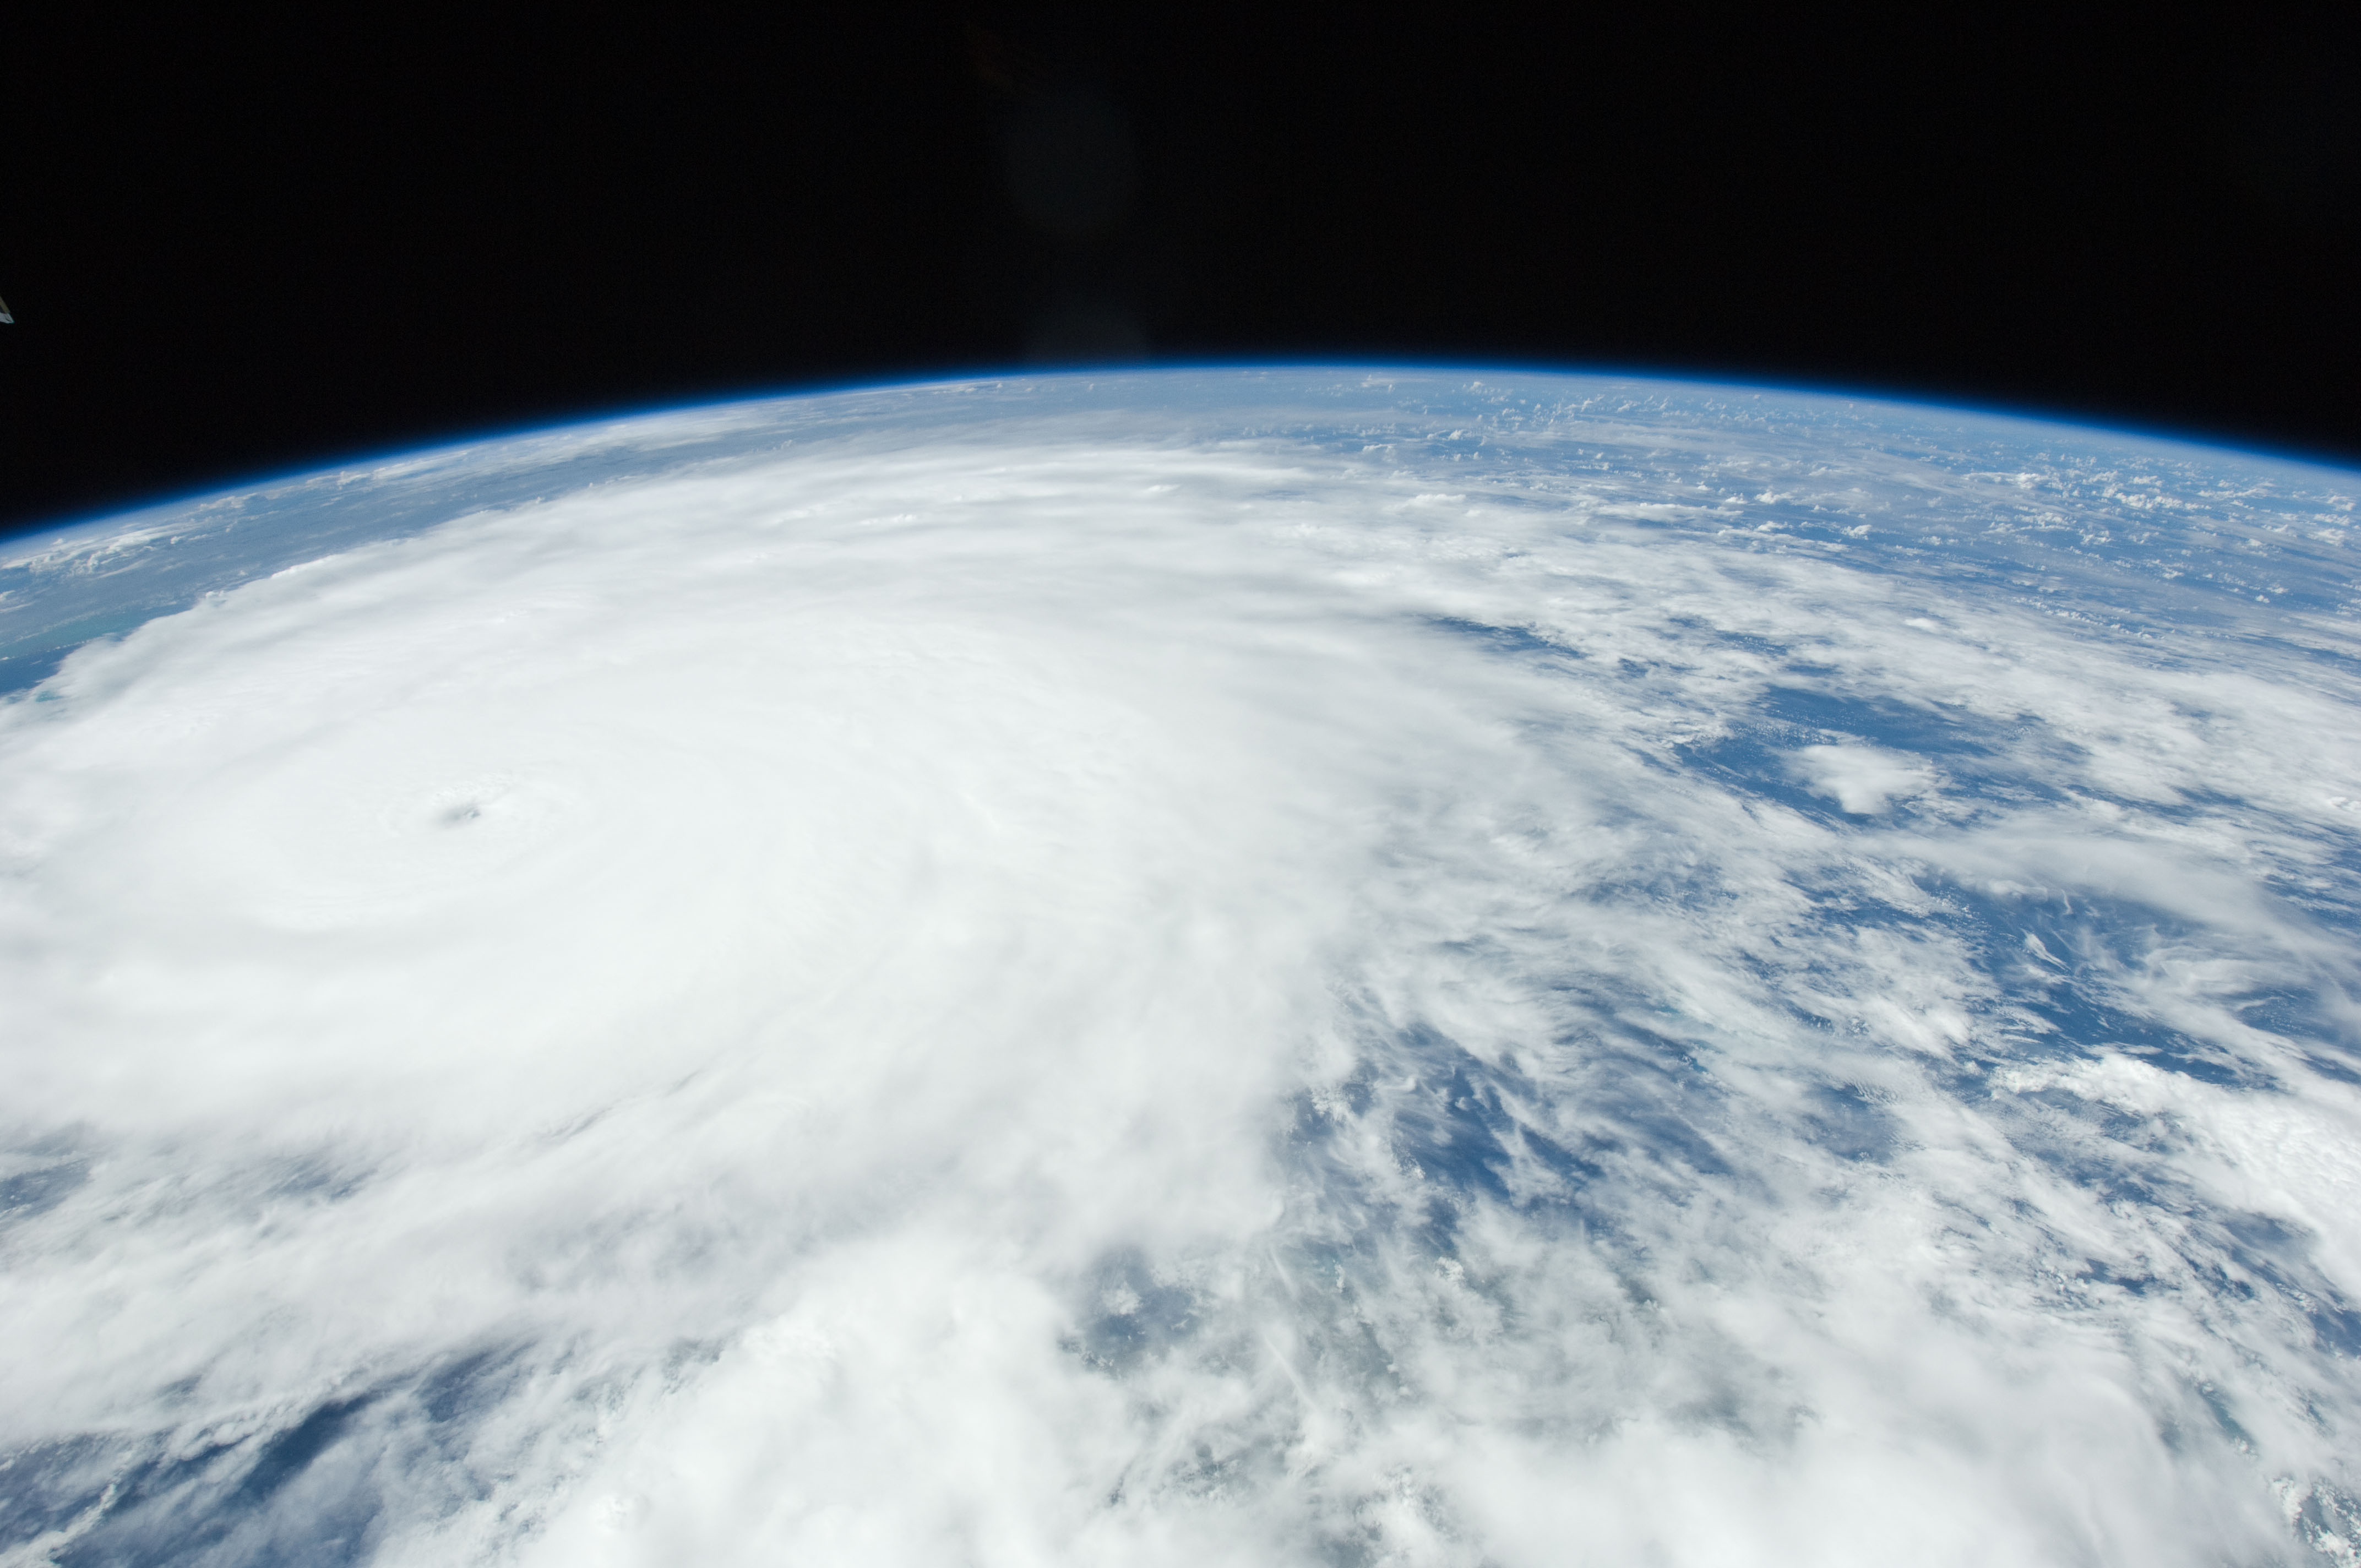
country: BAHAMAS
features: PAN-HURRICANE IRENE, ATLANTIC O., EYE, STORM BANDS, ISS
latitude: 23.5
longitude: -74.5
